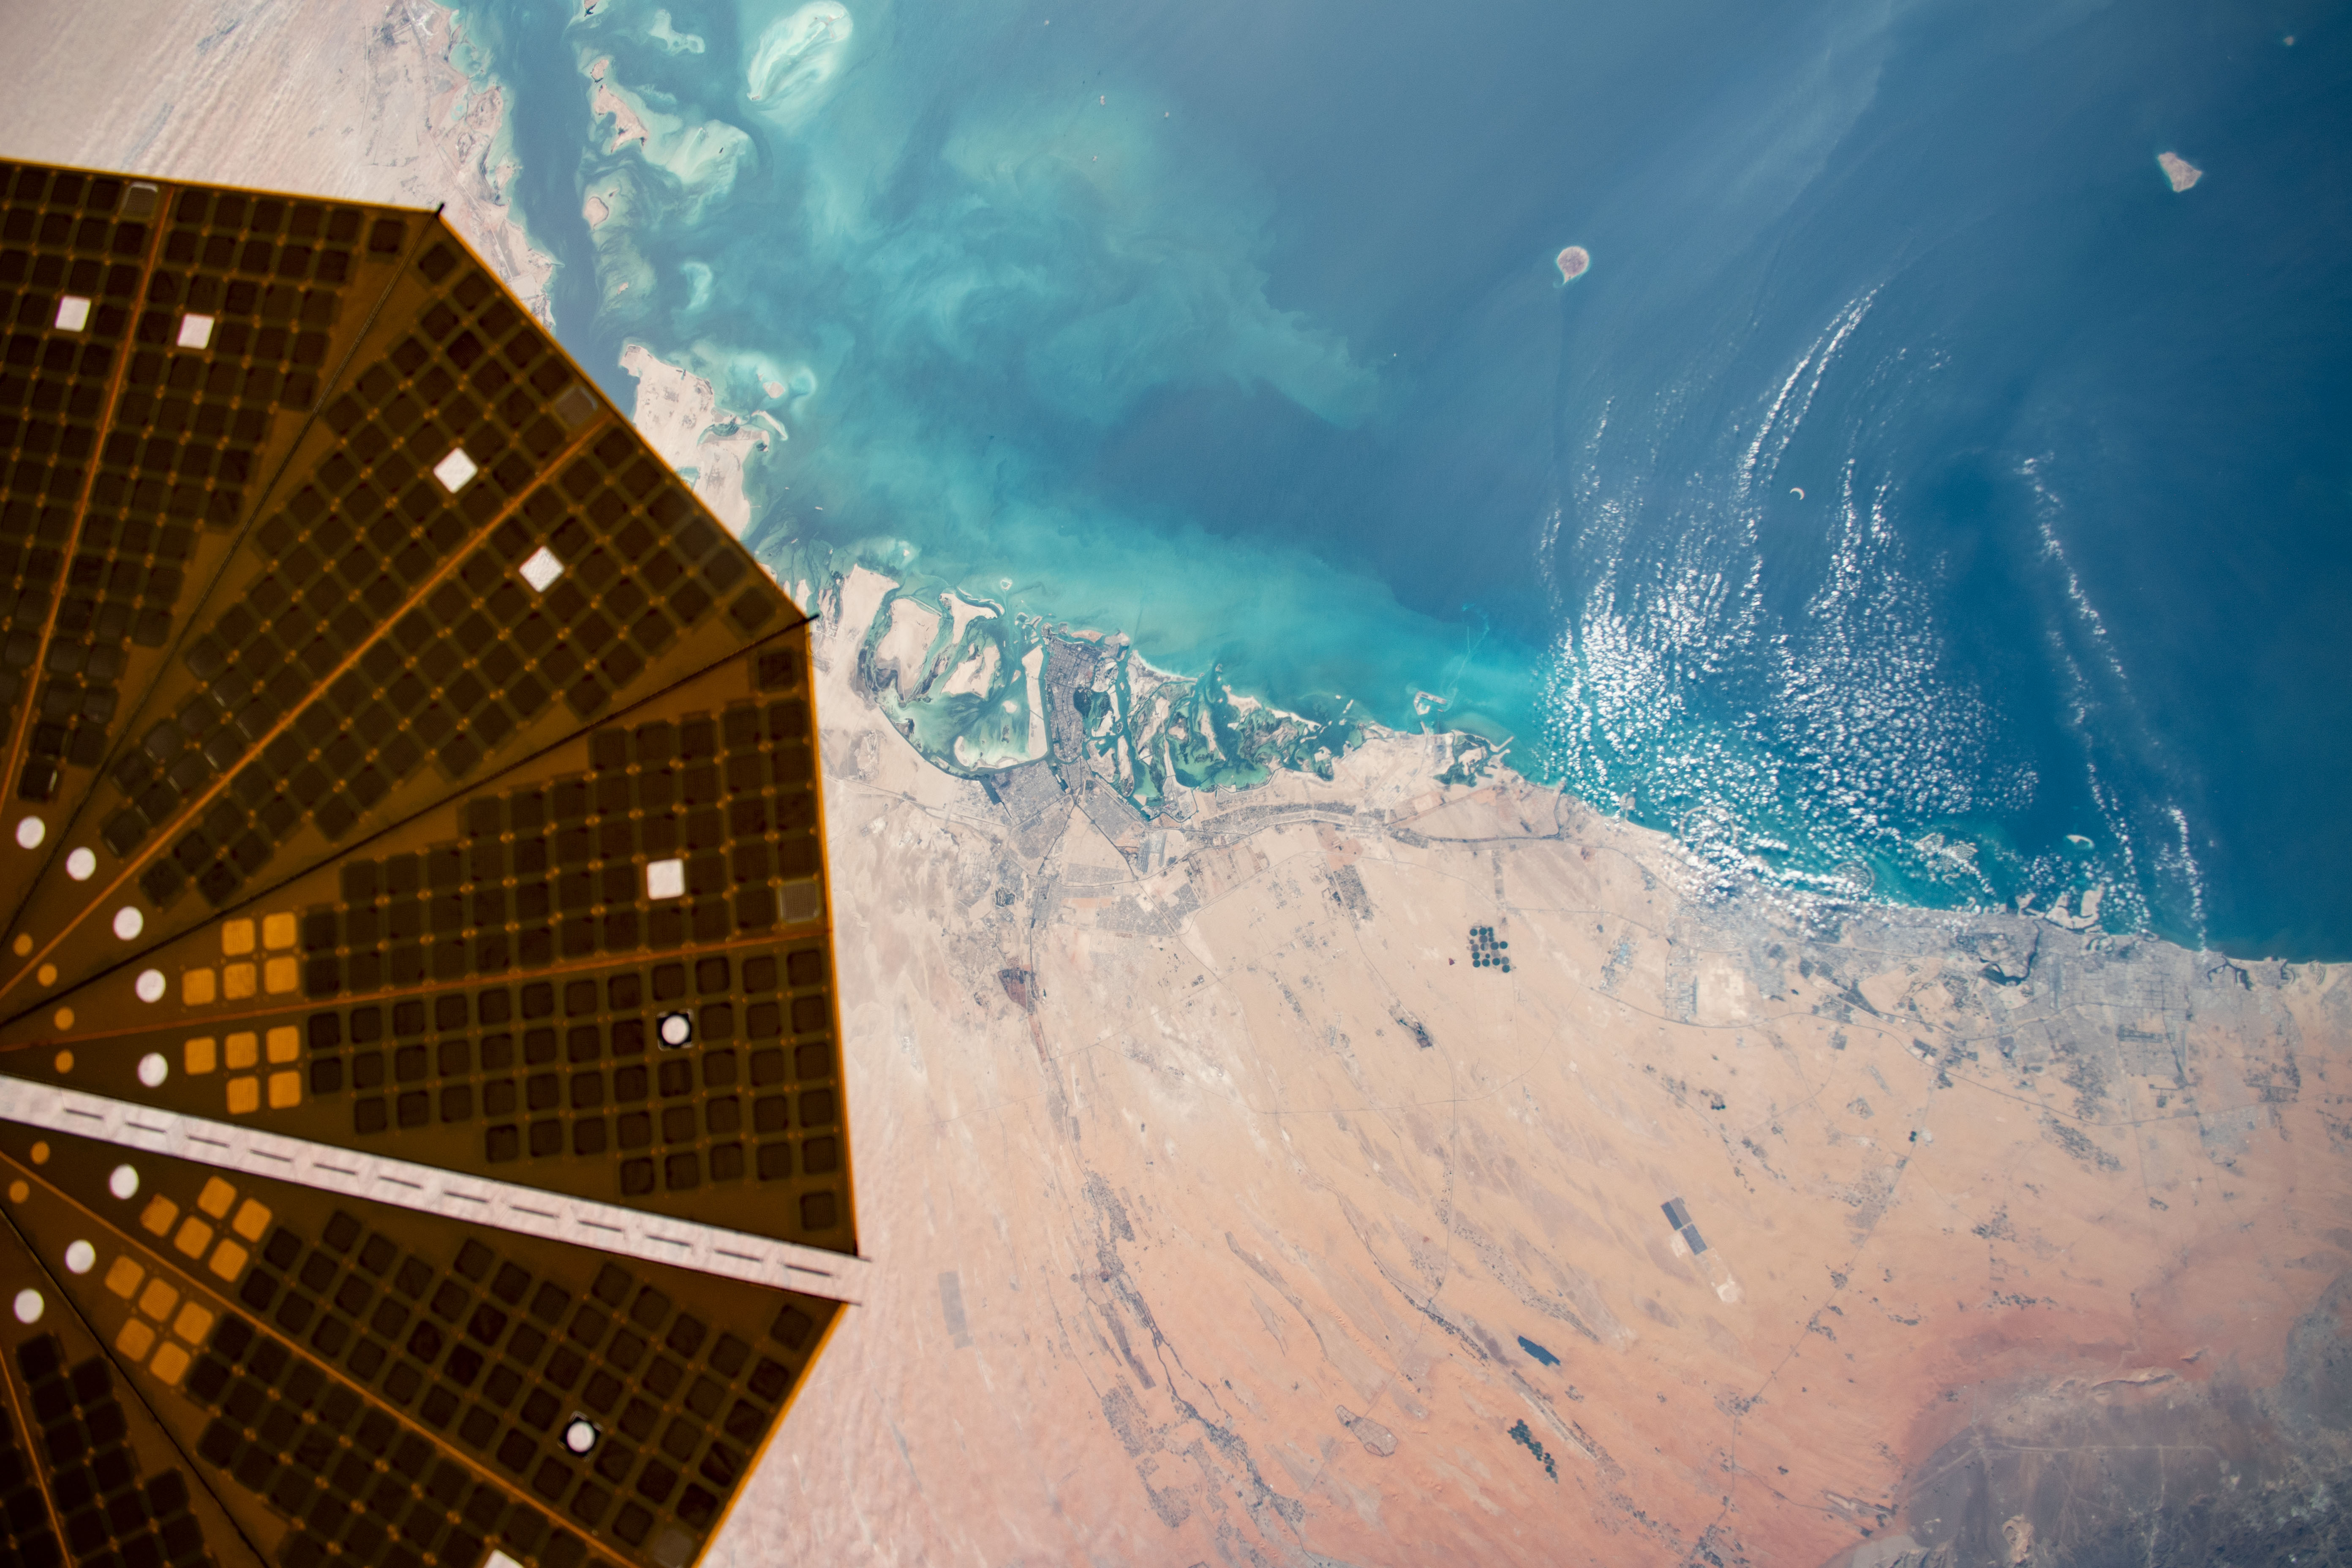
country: UNITED ARAB EMIRATES
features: ABU DHABI, DUBAI, PERSIAN GULF
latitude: 24.5
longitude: 54.5
